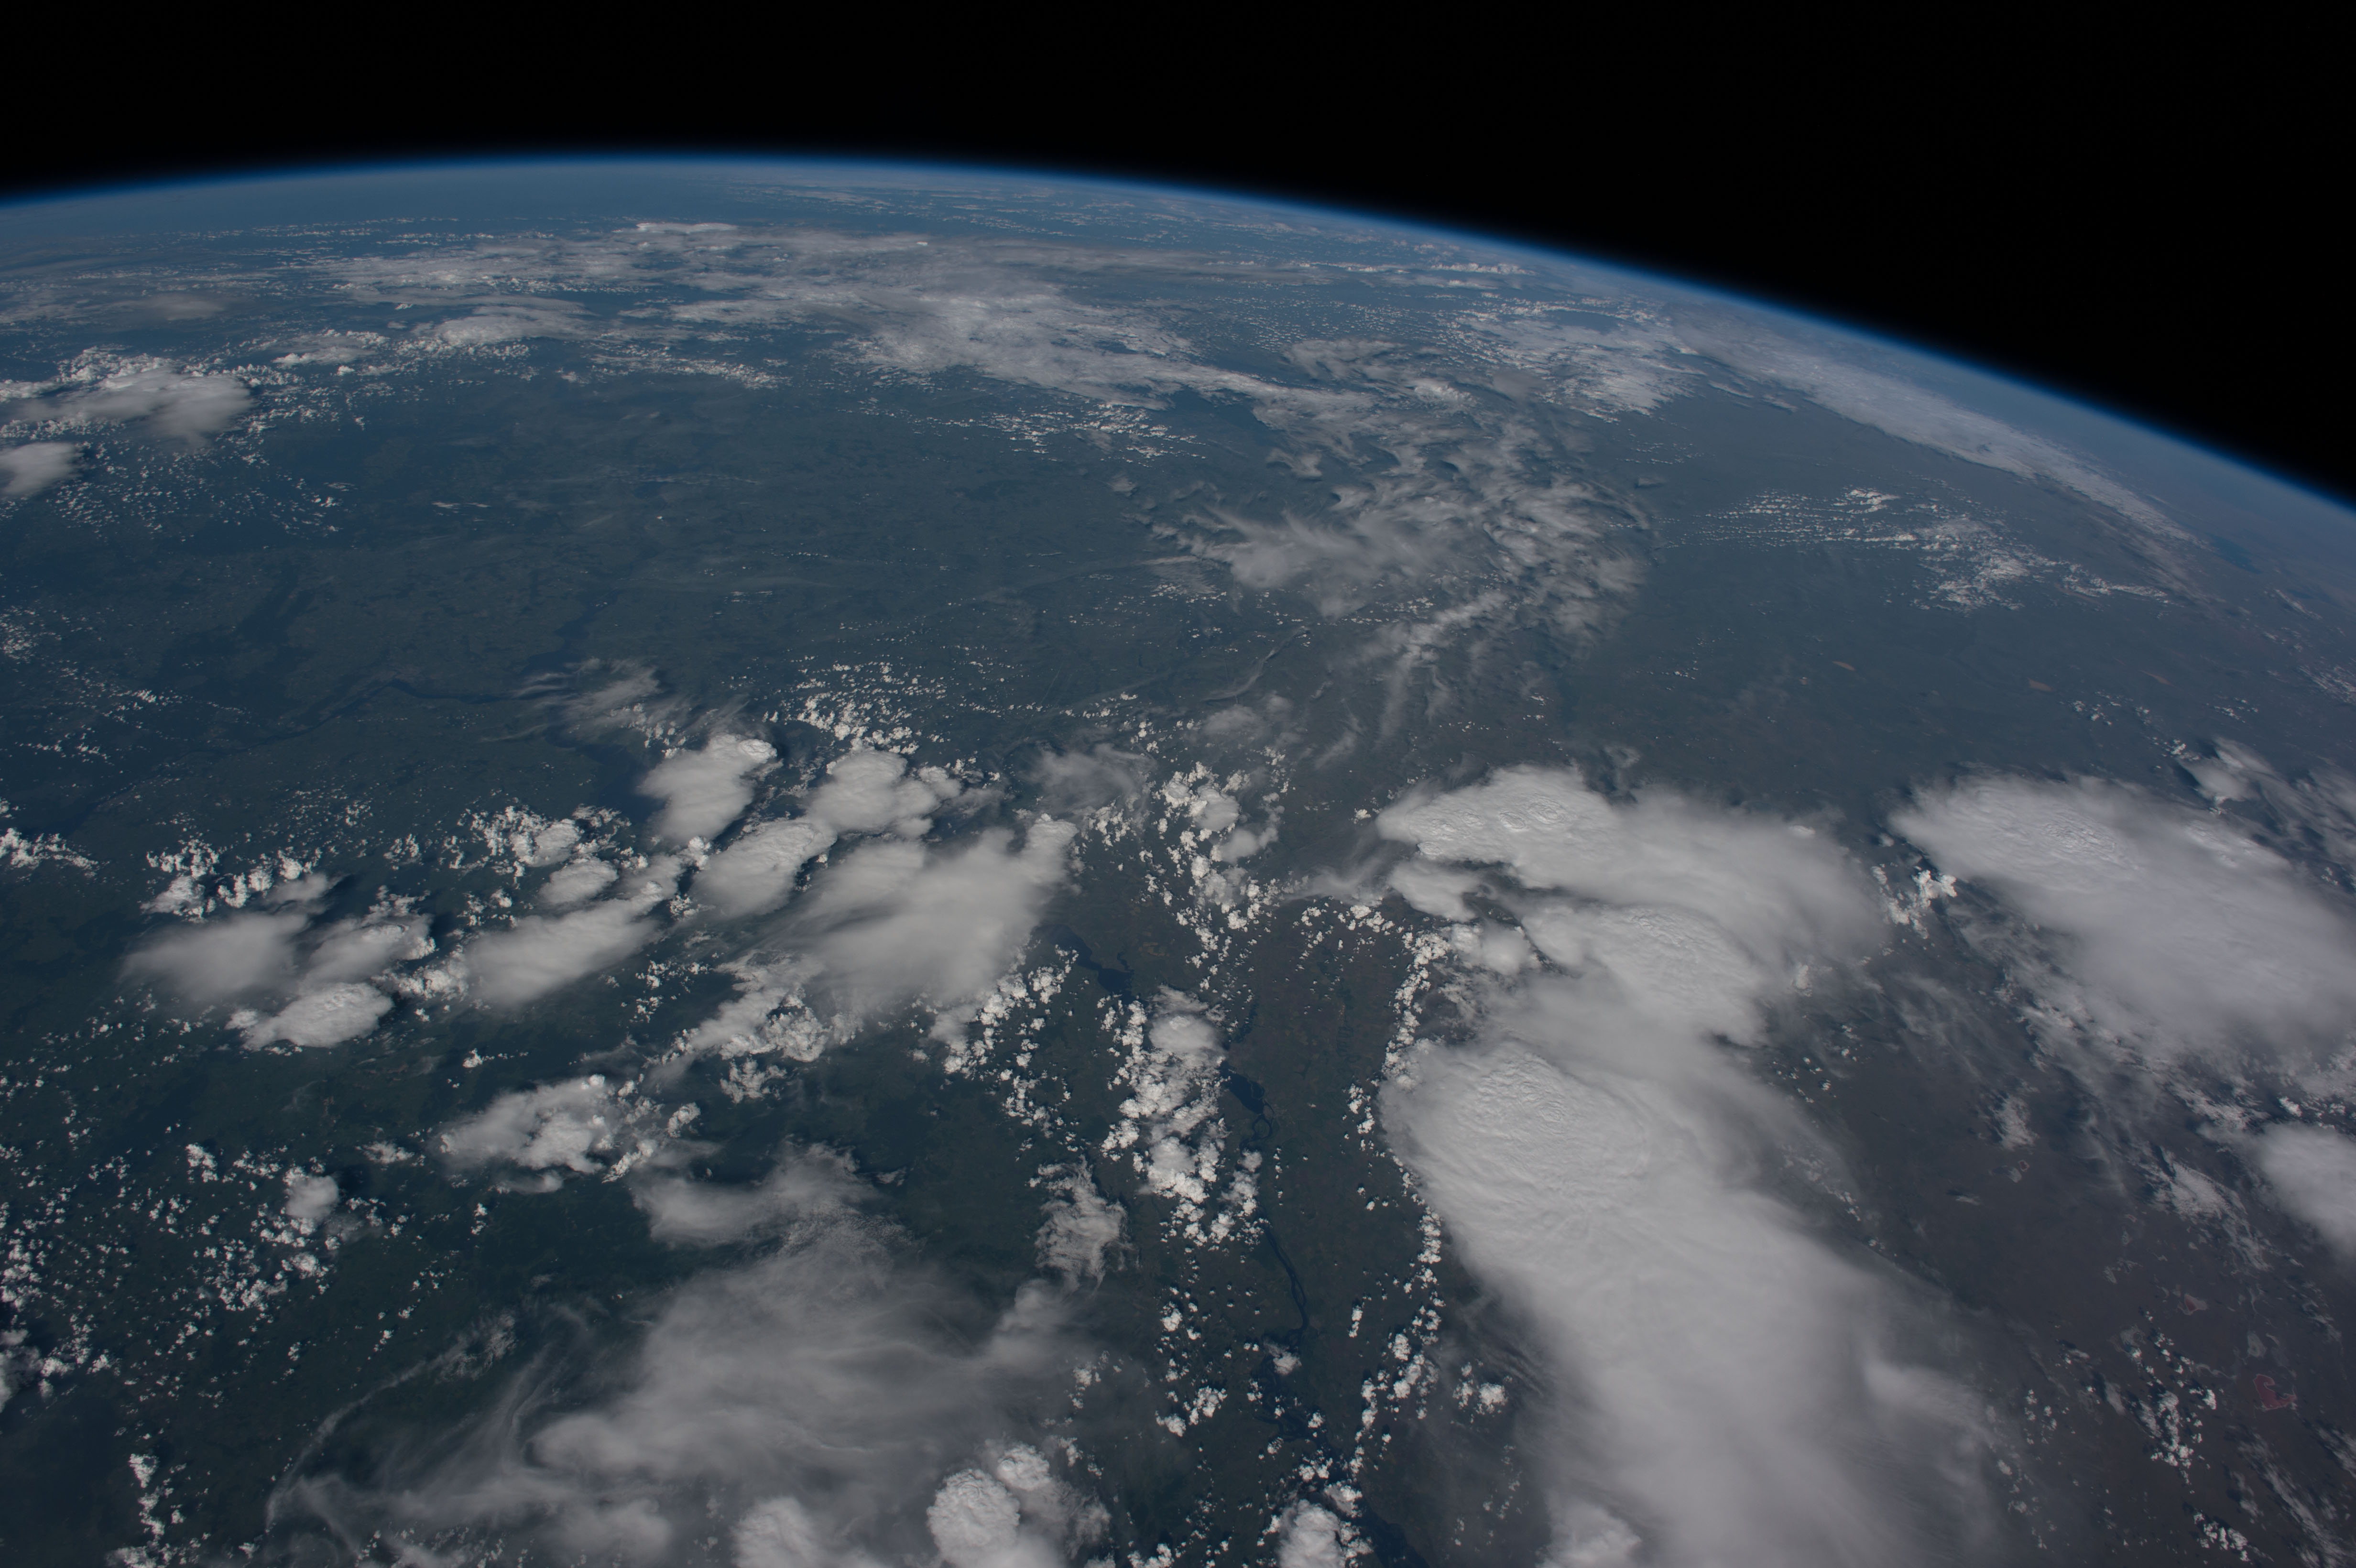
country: RUSSIAN FEDERATION
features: VOLGA RIVER, KAZAKHSTAN, SARATOV, SAMARA, ULYANOVSK, PENZA, ORENBURG, ATMOSPHERIC LIMB
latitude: 53.0
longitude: 50.0
